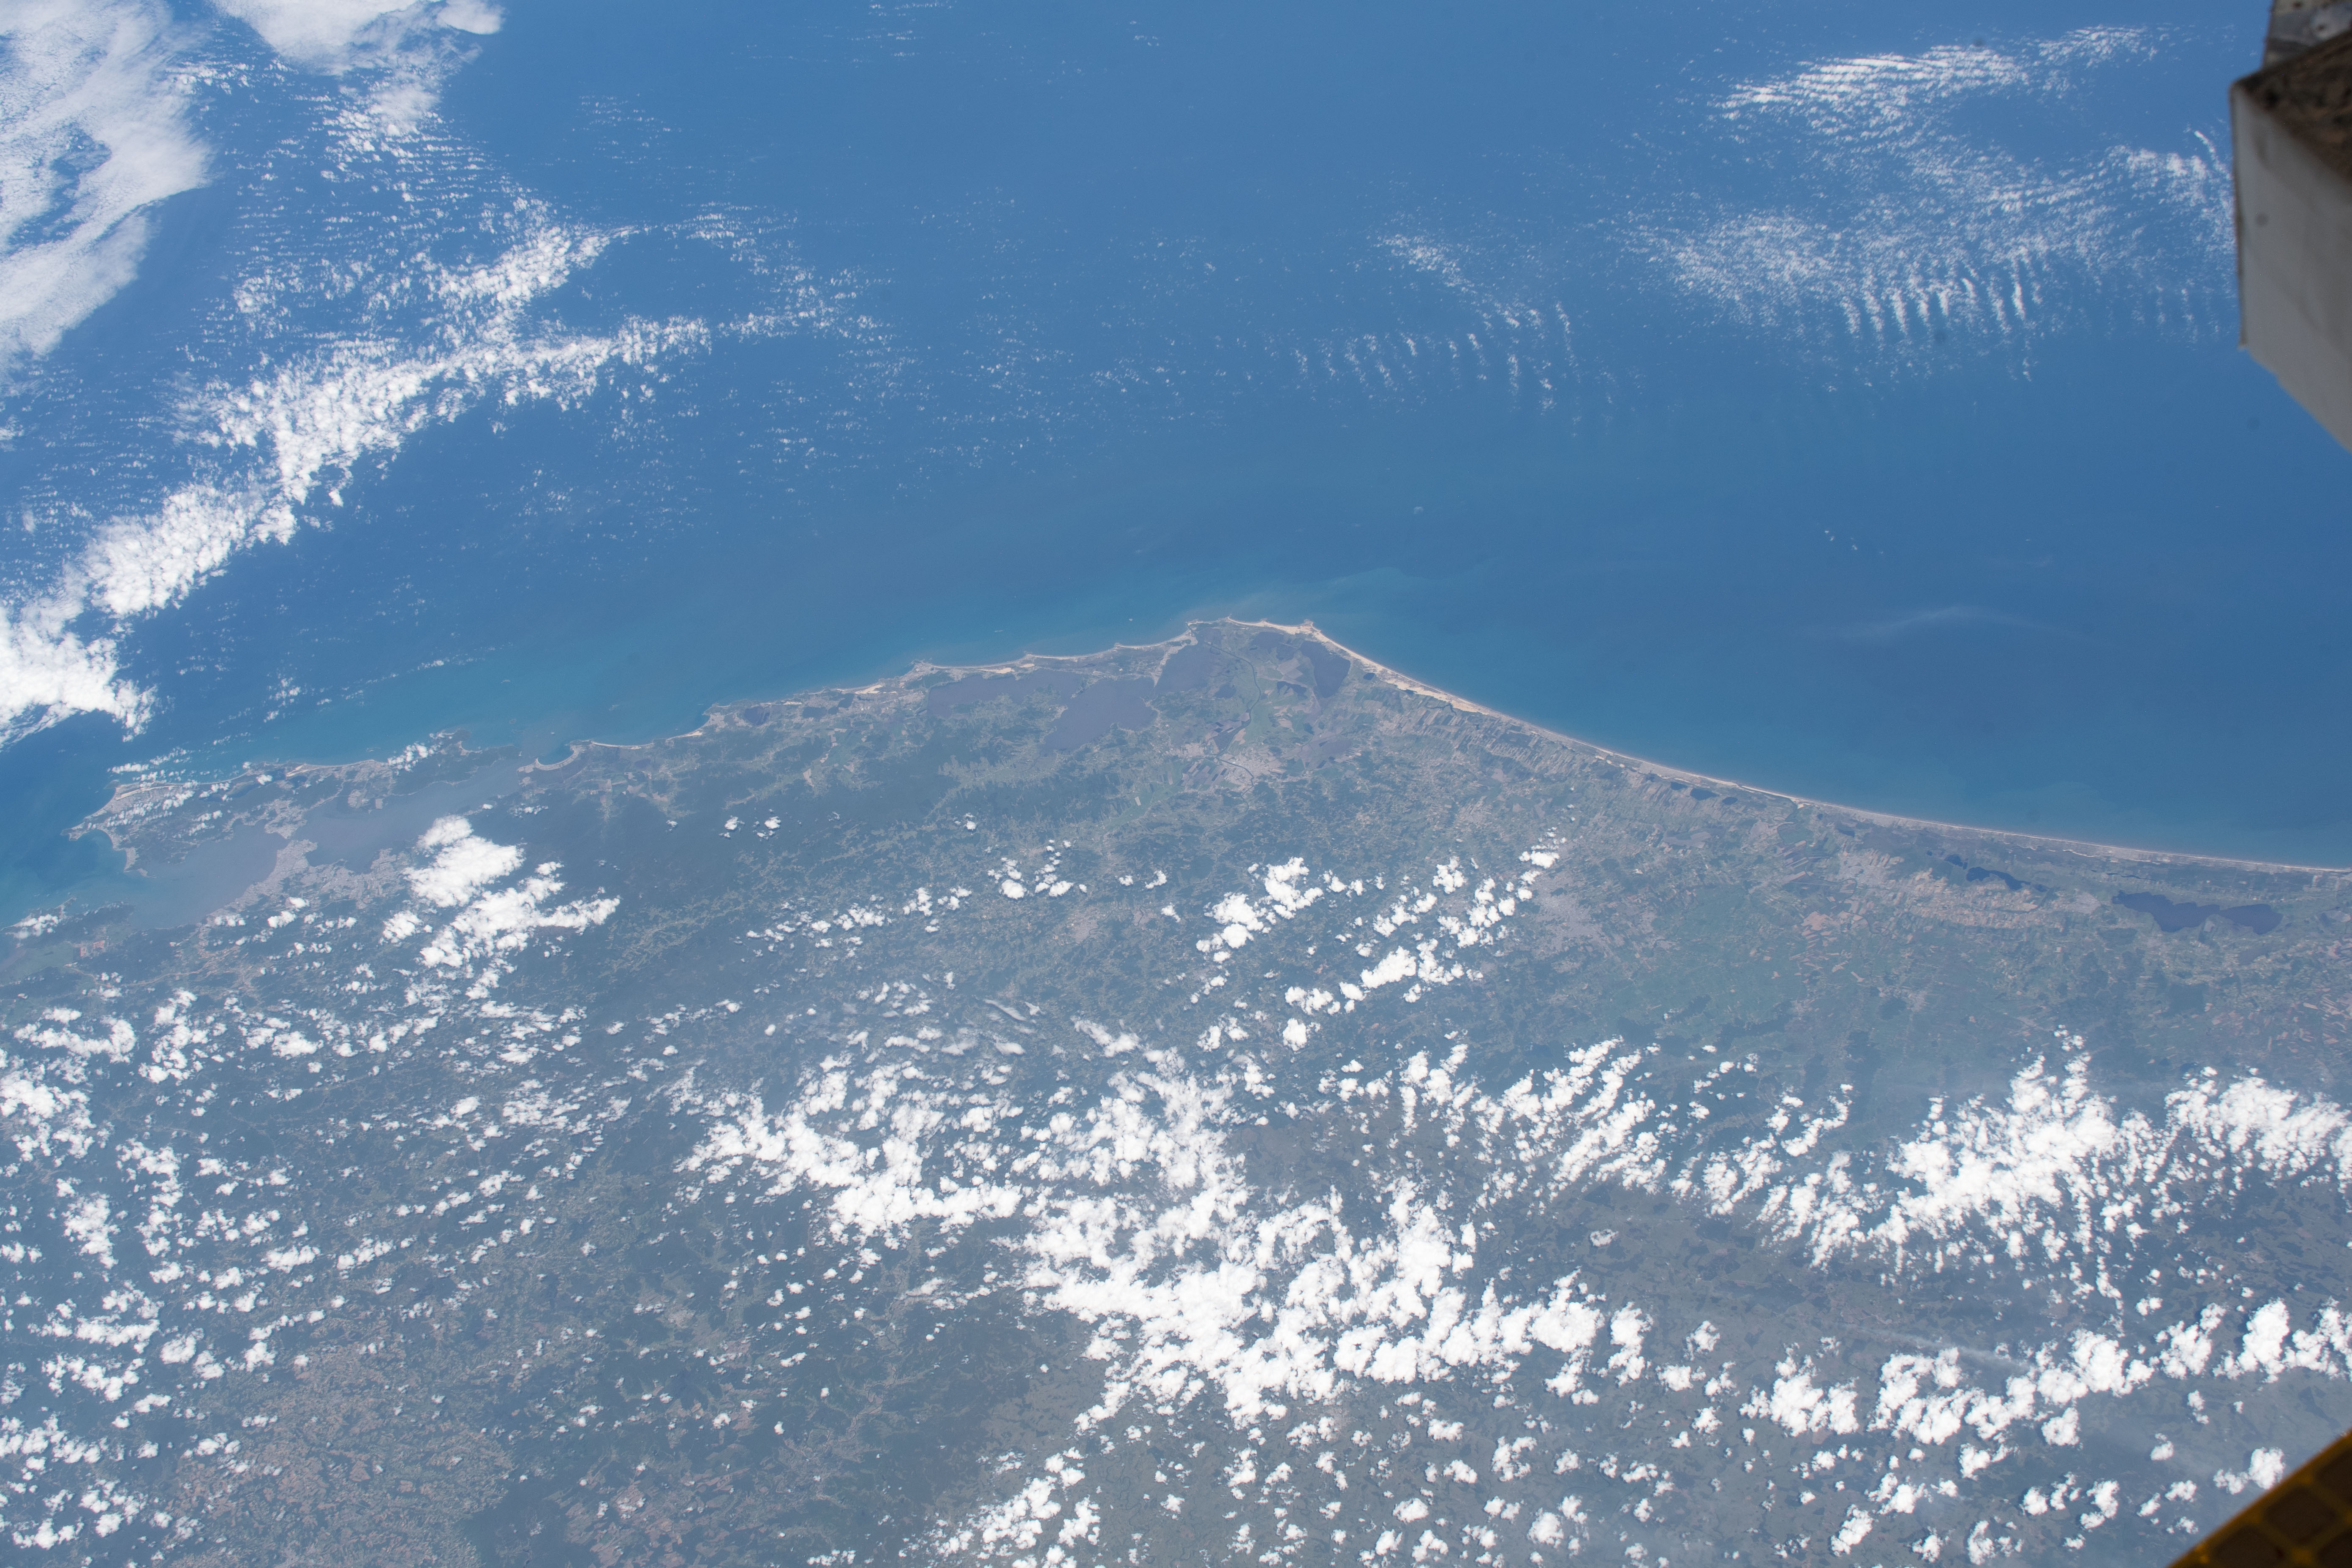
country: BRAZIL
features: LAGOA JAGUARUNA, LAGOA IMARUI, STATE OF SANTA CATARINA
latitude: -28.5
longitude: -49.0
